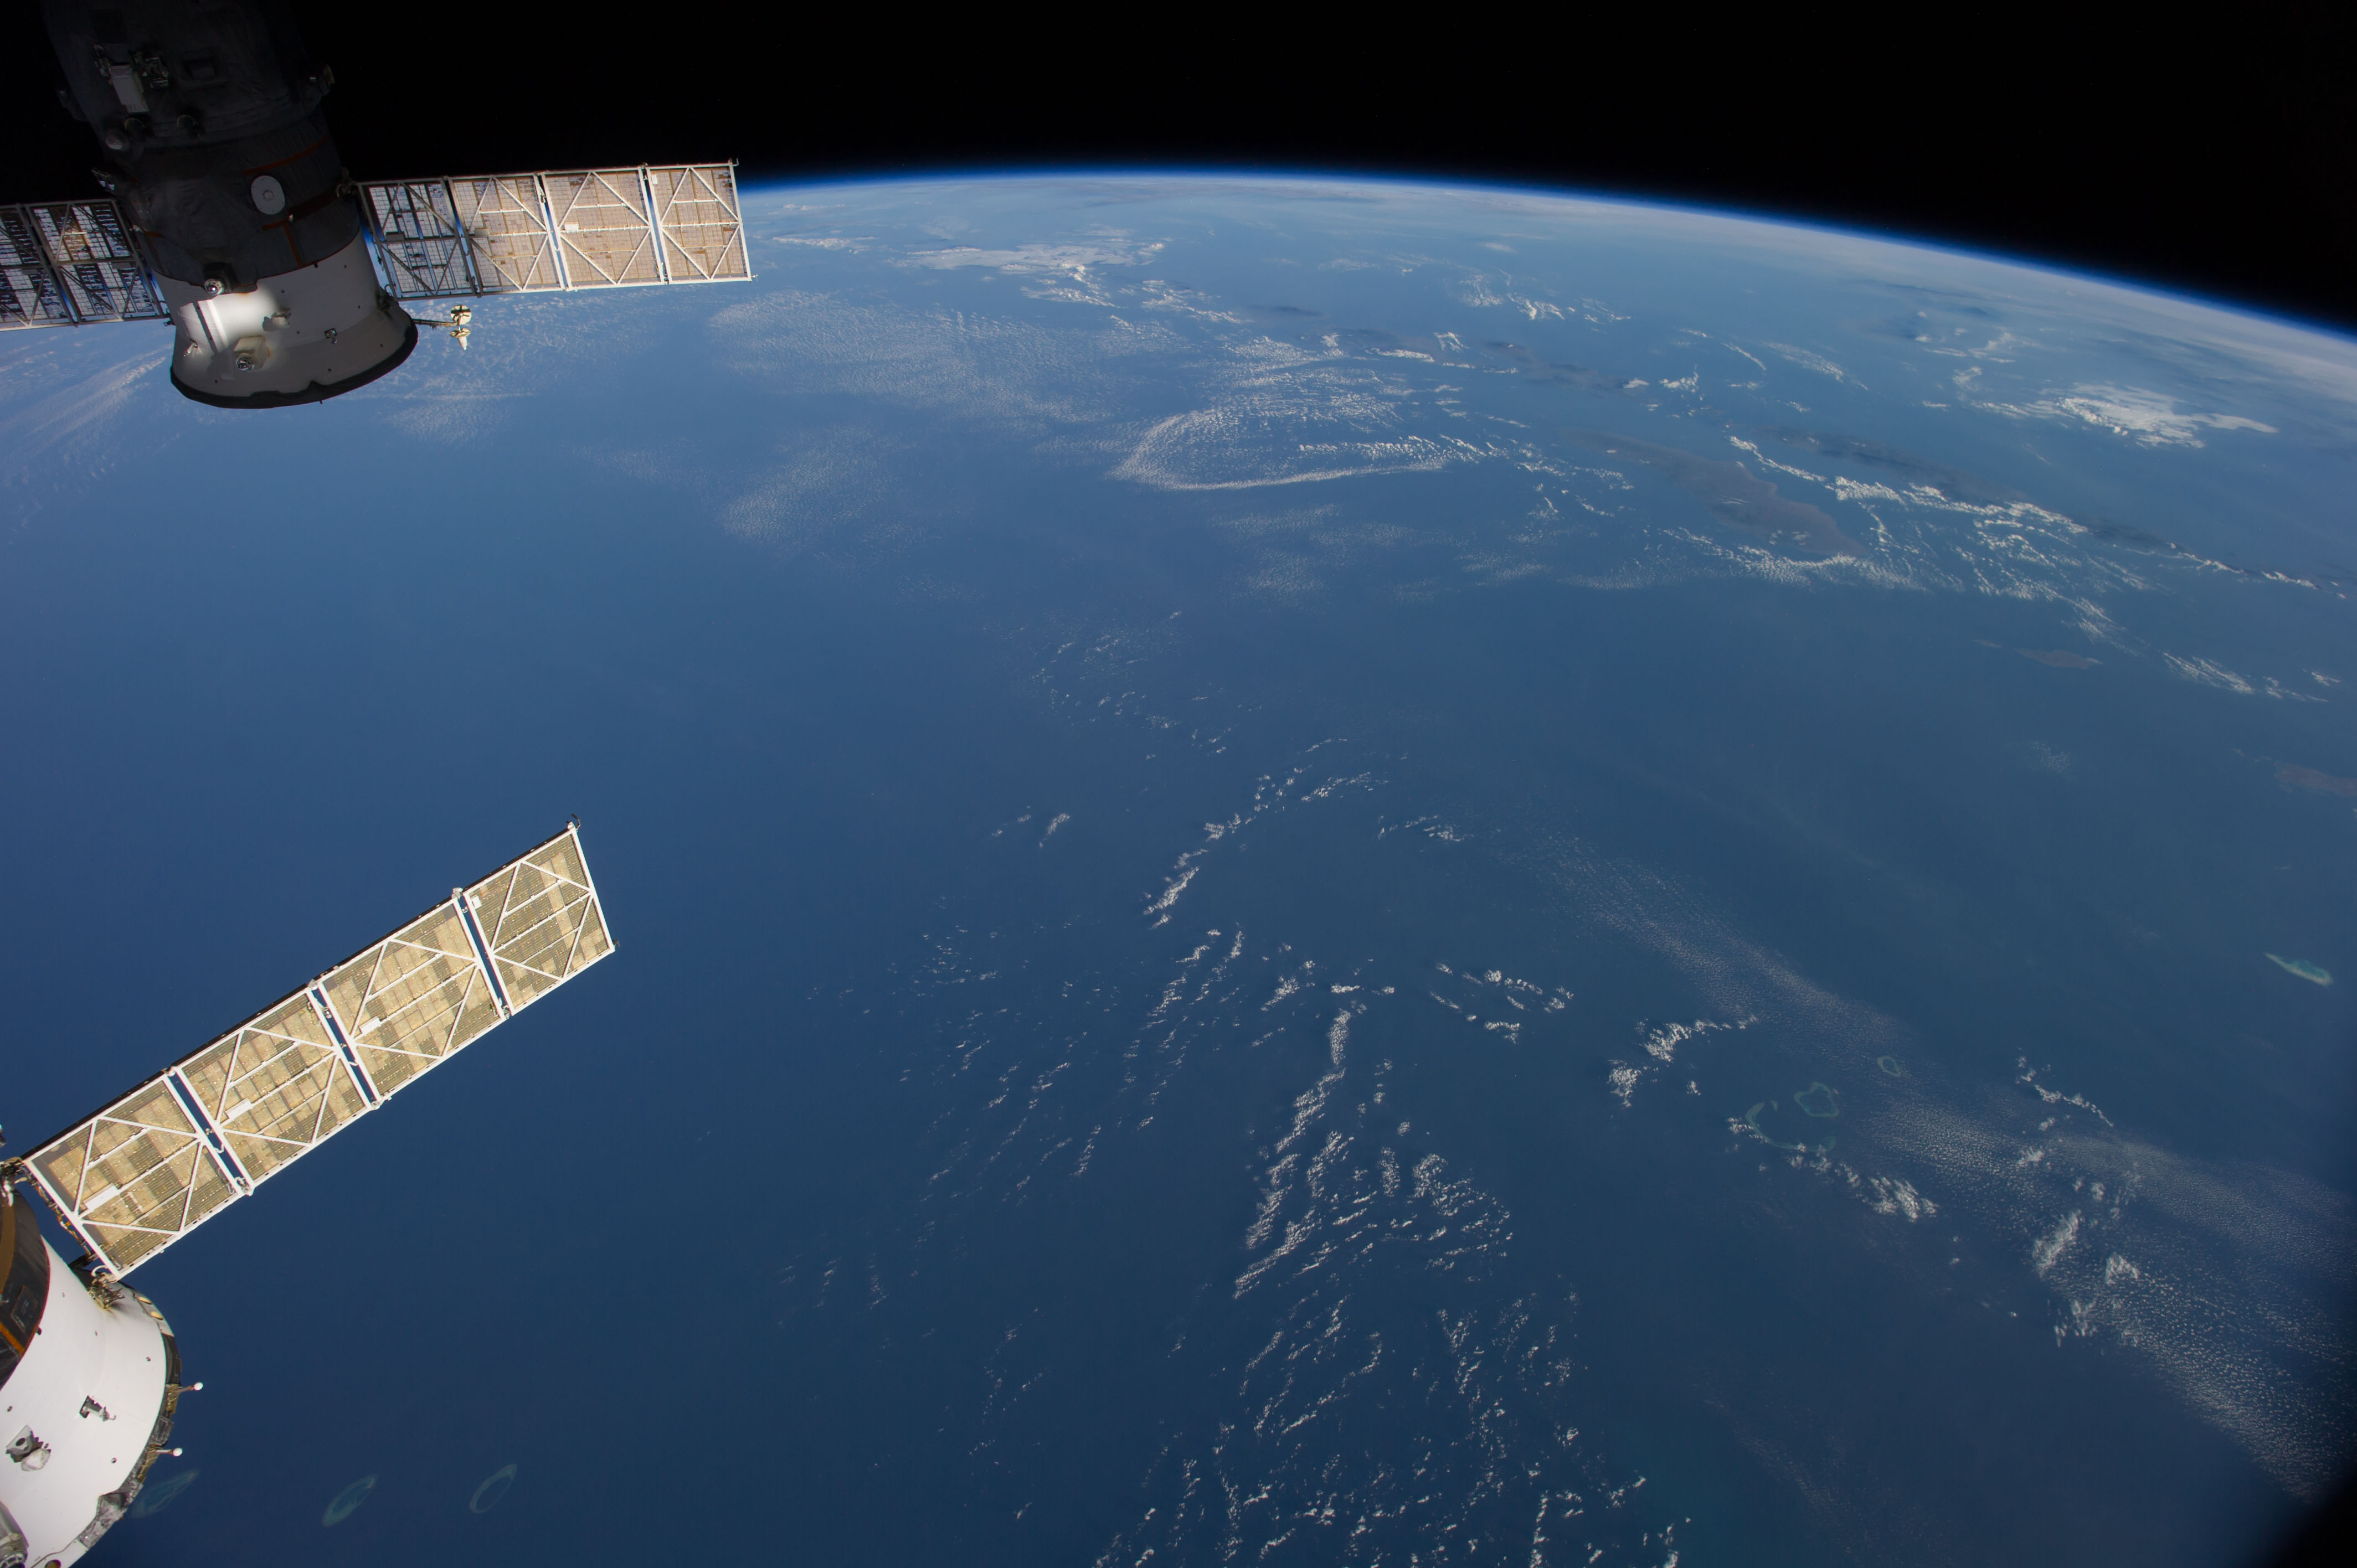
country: AUSTRALIA-WA
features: INDIAN O., JAVA S., BALI S., FLORES S., SAVU S., W. NUSA TENGGARA, E. NUSA TENGGARA, ATMOSPHERIC LIMB
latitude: -14.0
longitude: 117.5
